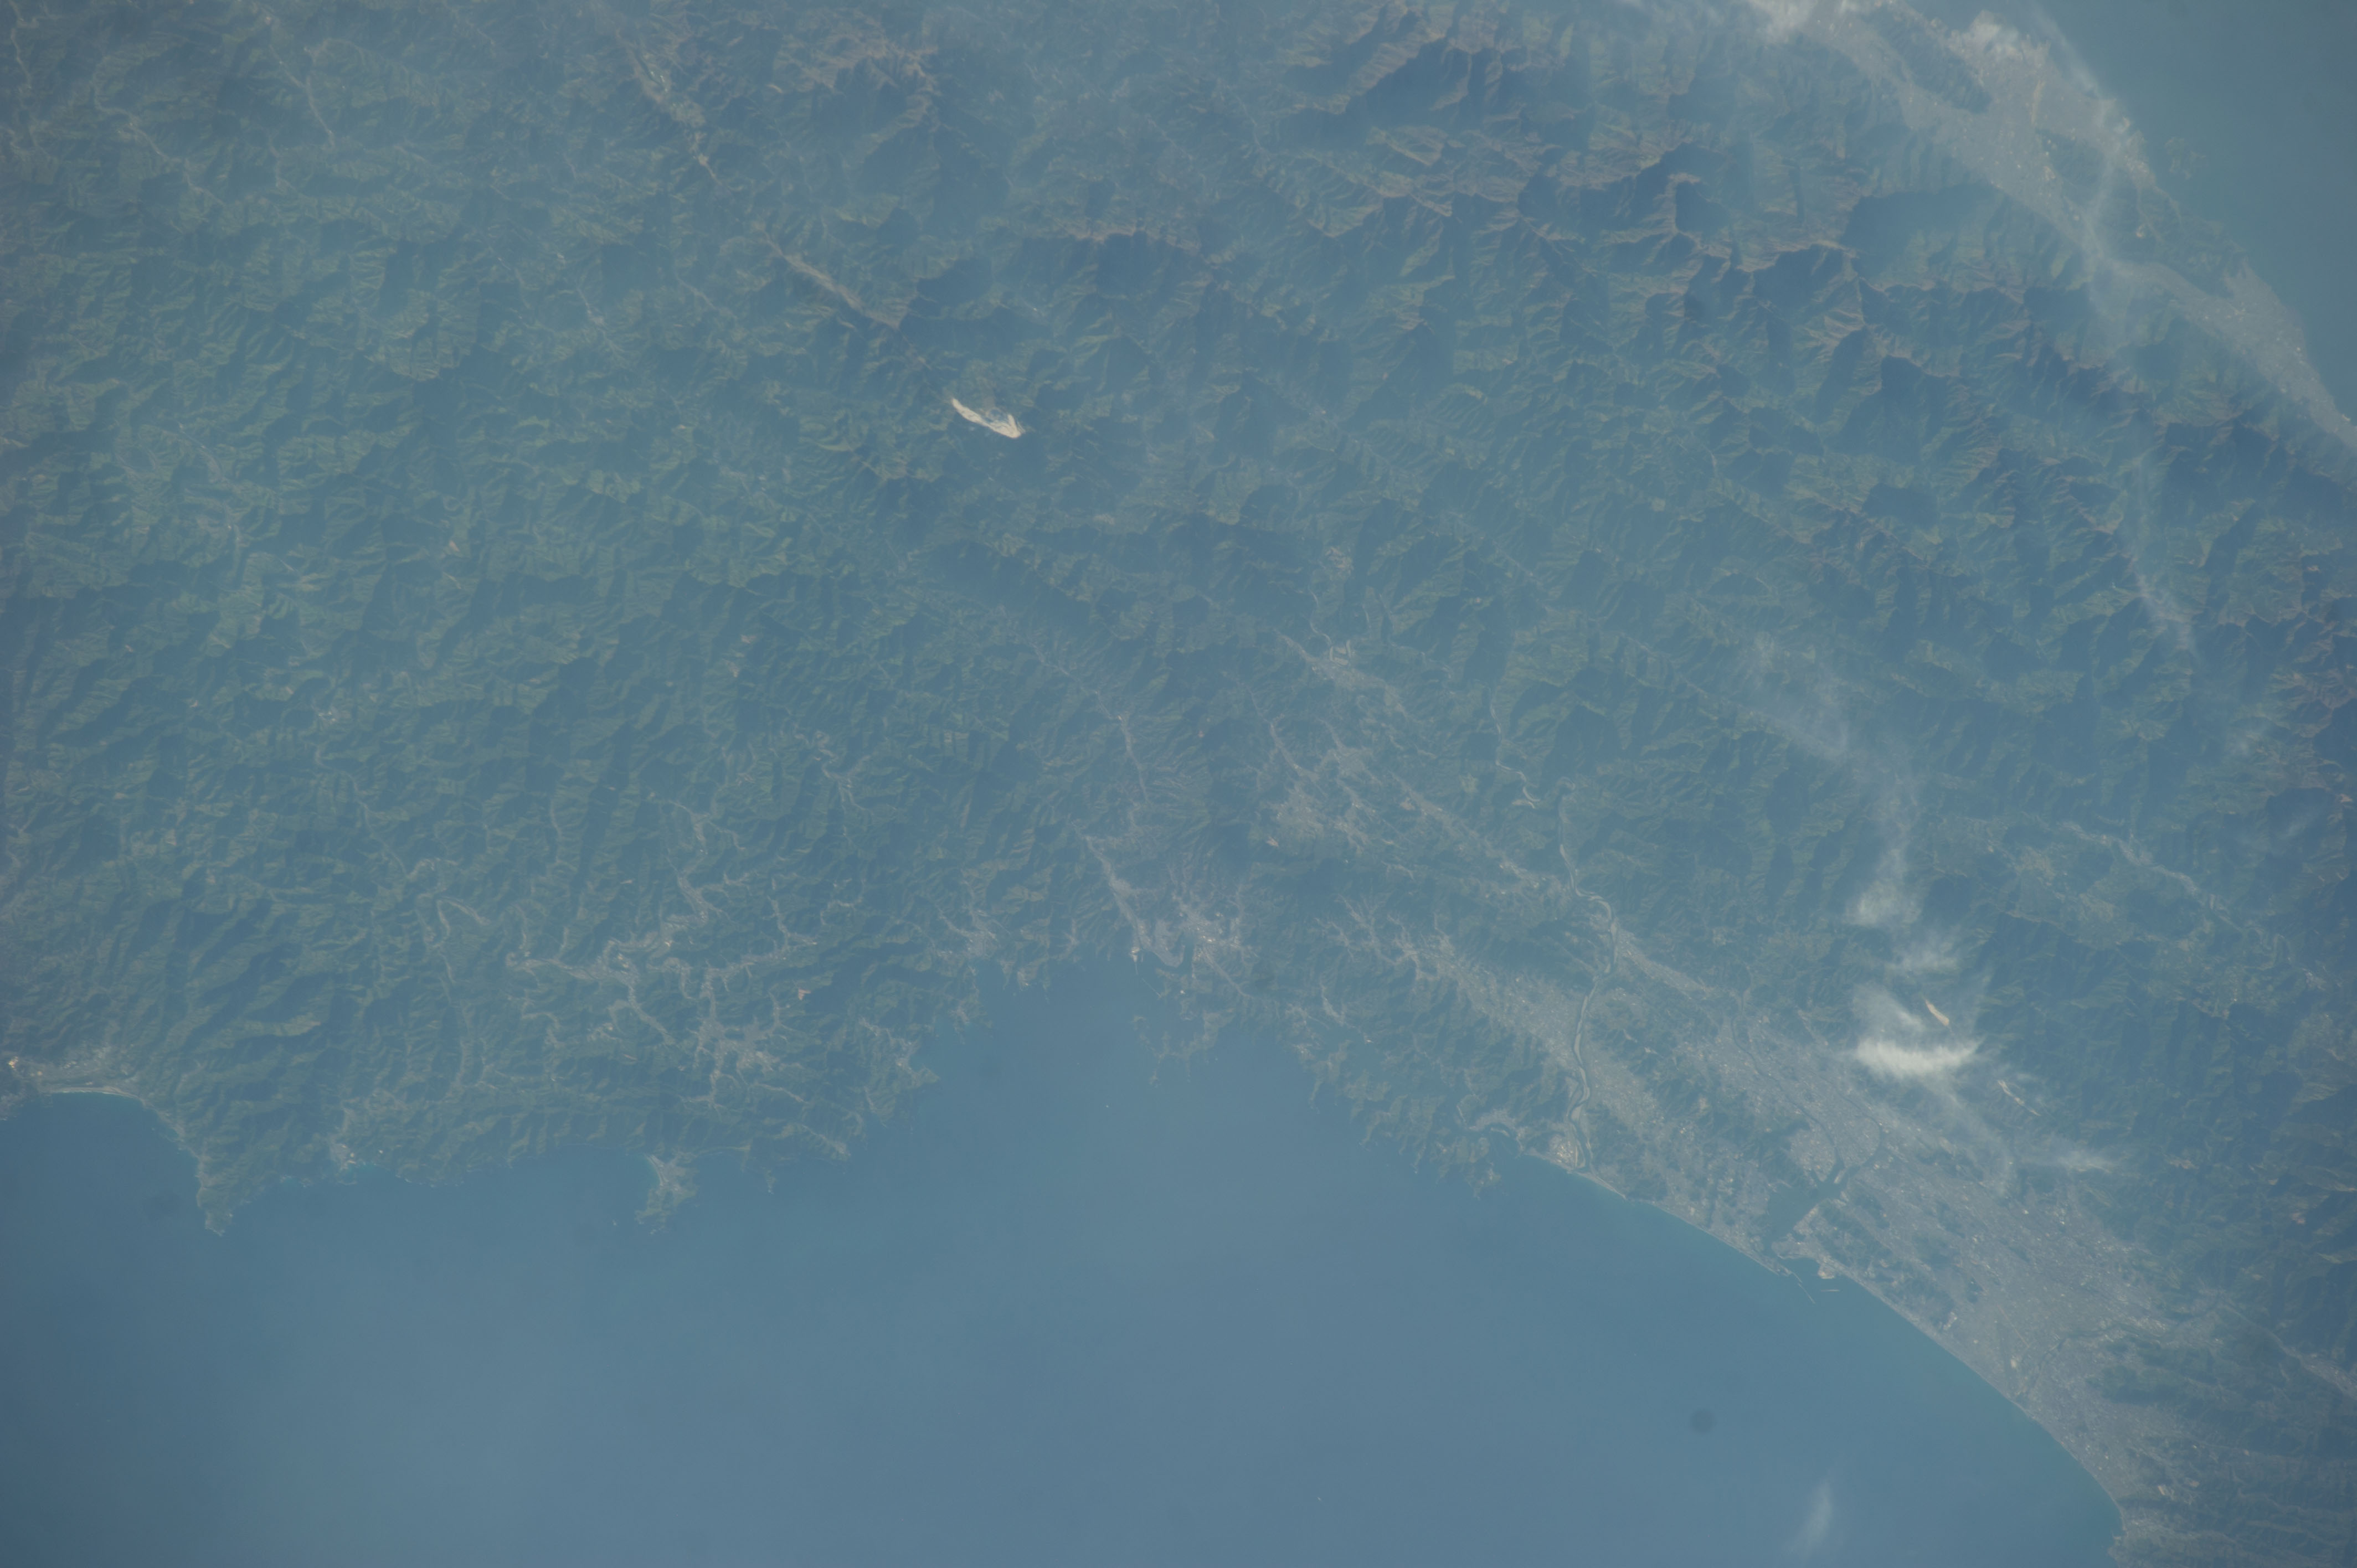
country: JAPAN
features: SHIKOKU COAST, KOCHI PREFECTURE
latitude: 33.4
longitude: 133.2
